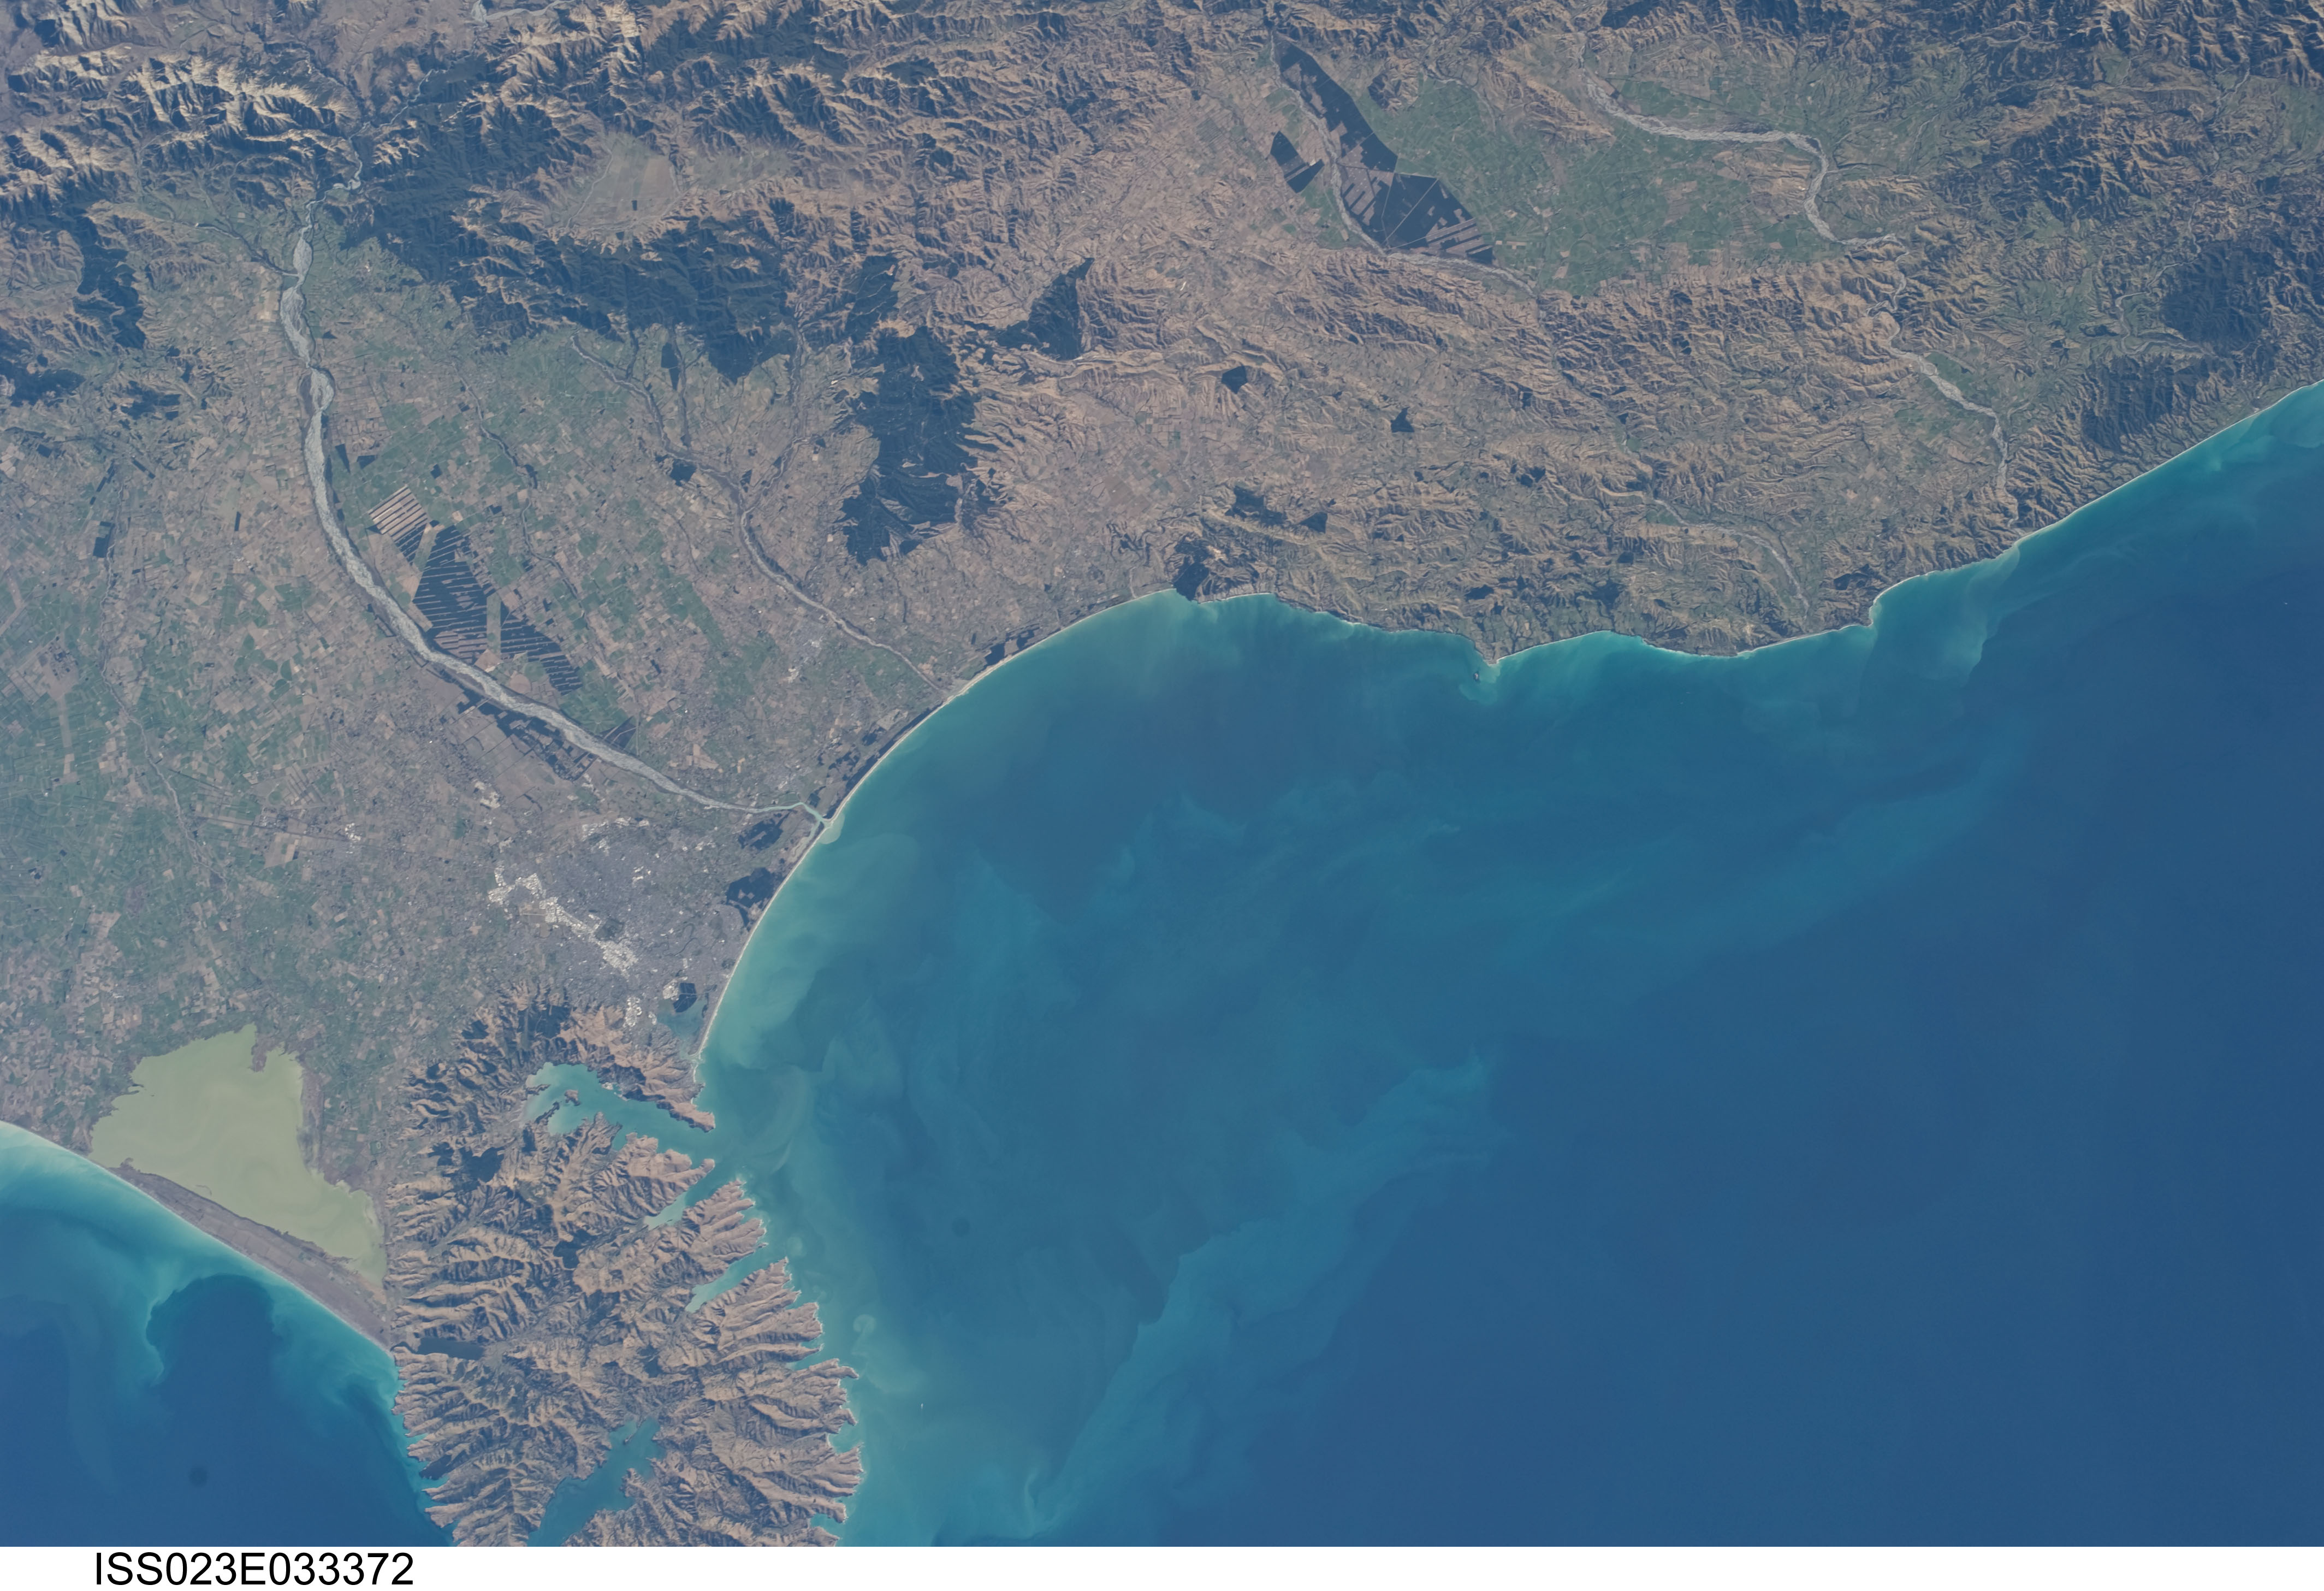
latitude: -43.5
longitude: 173.0
